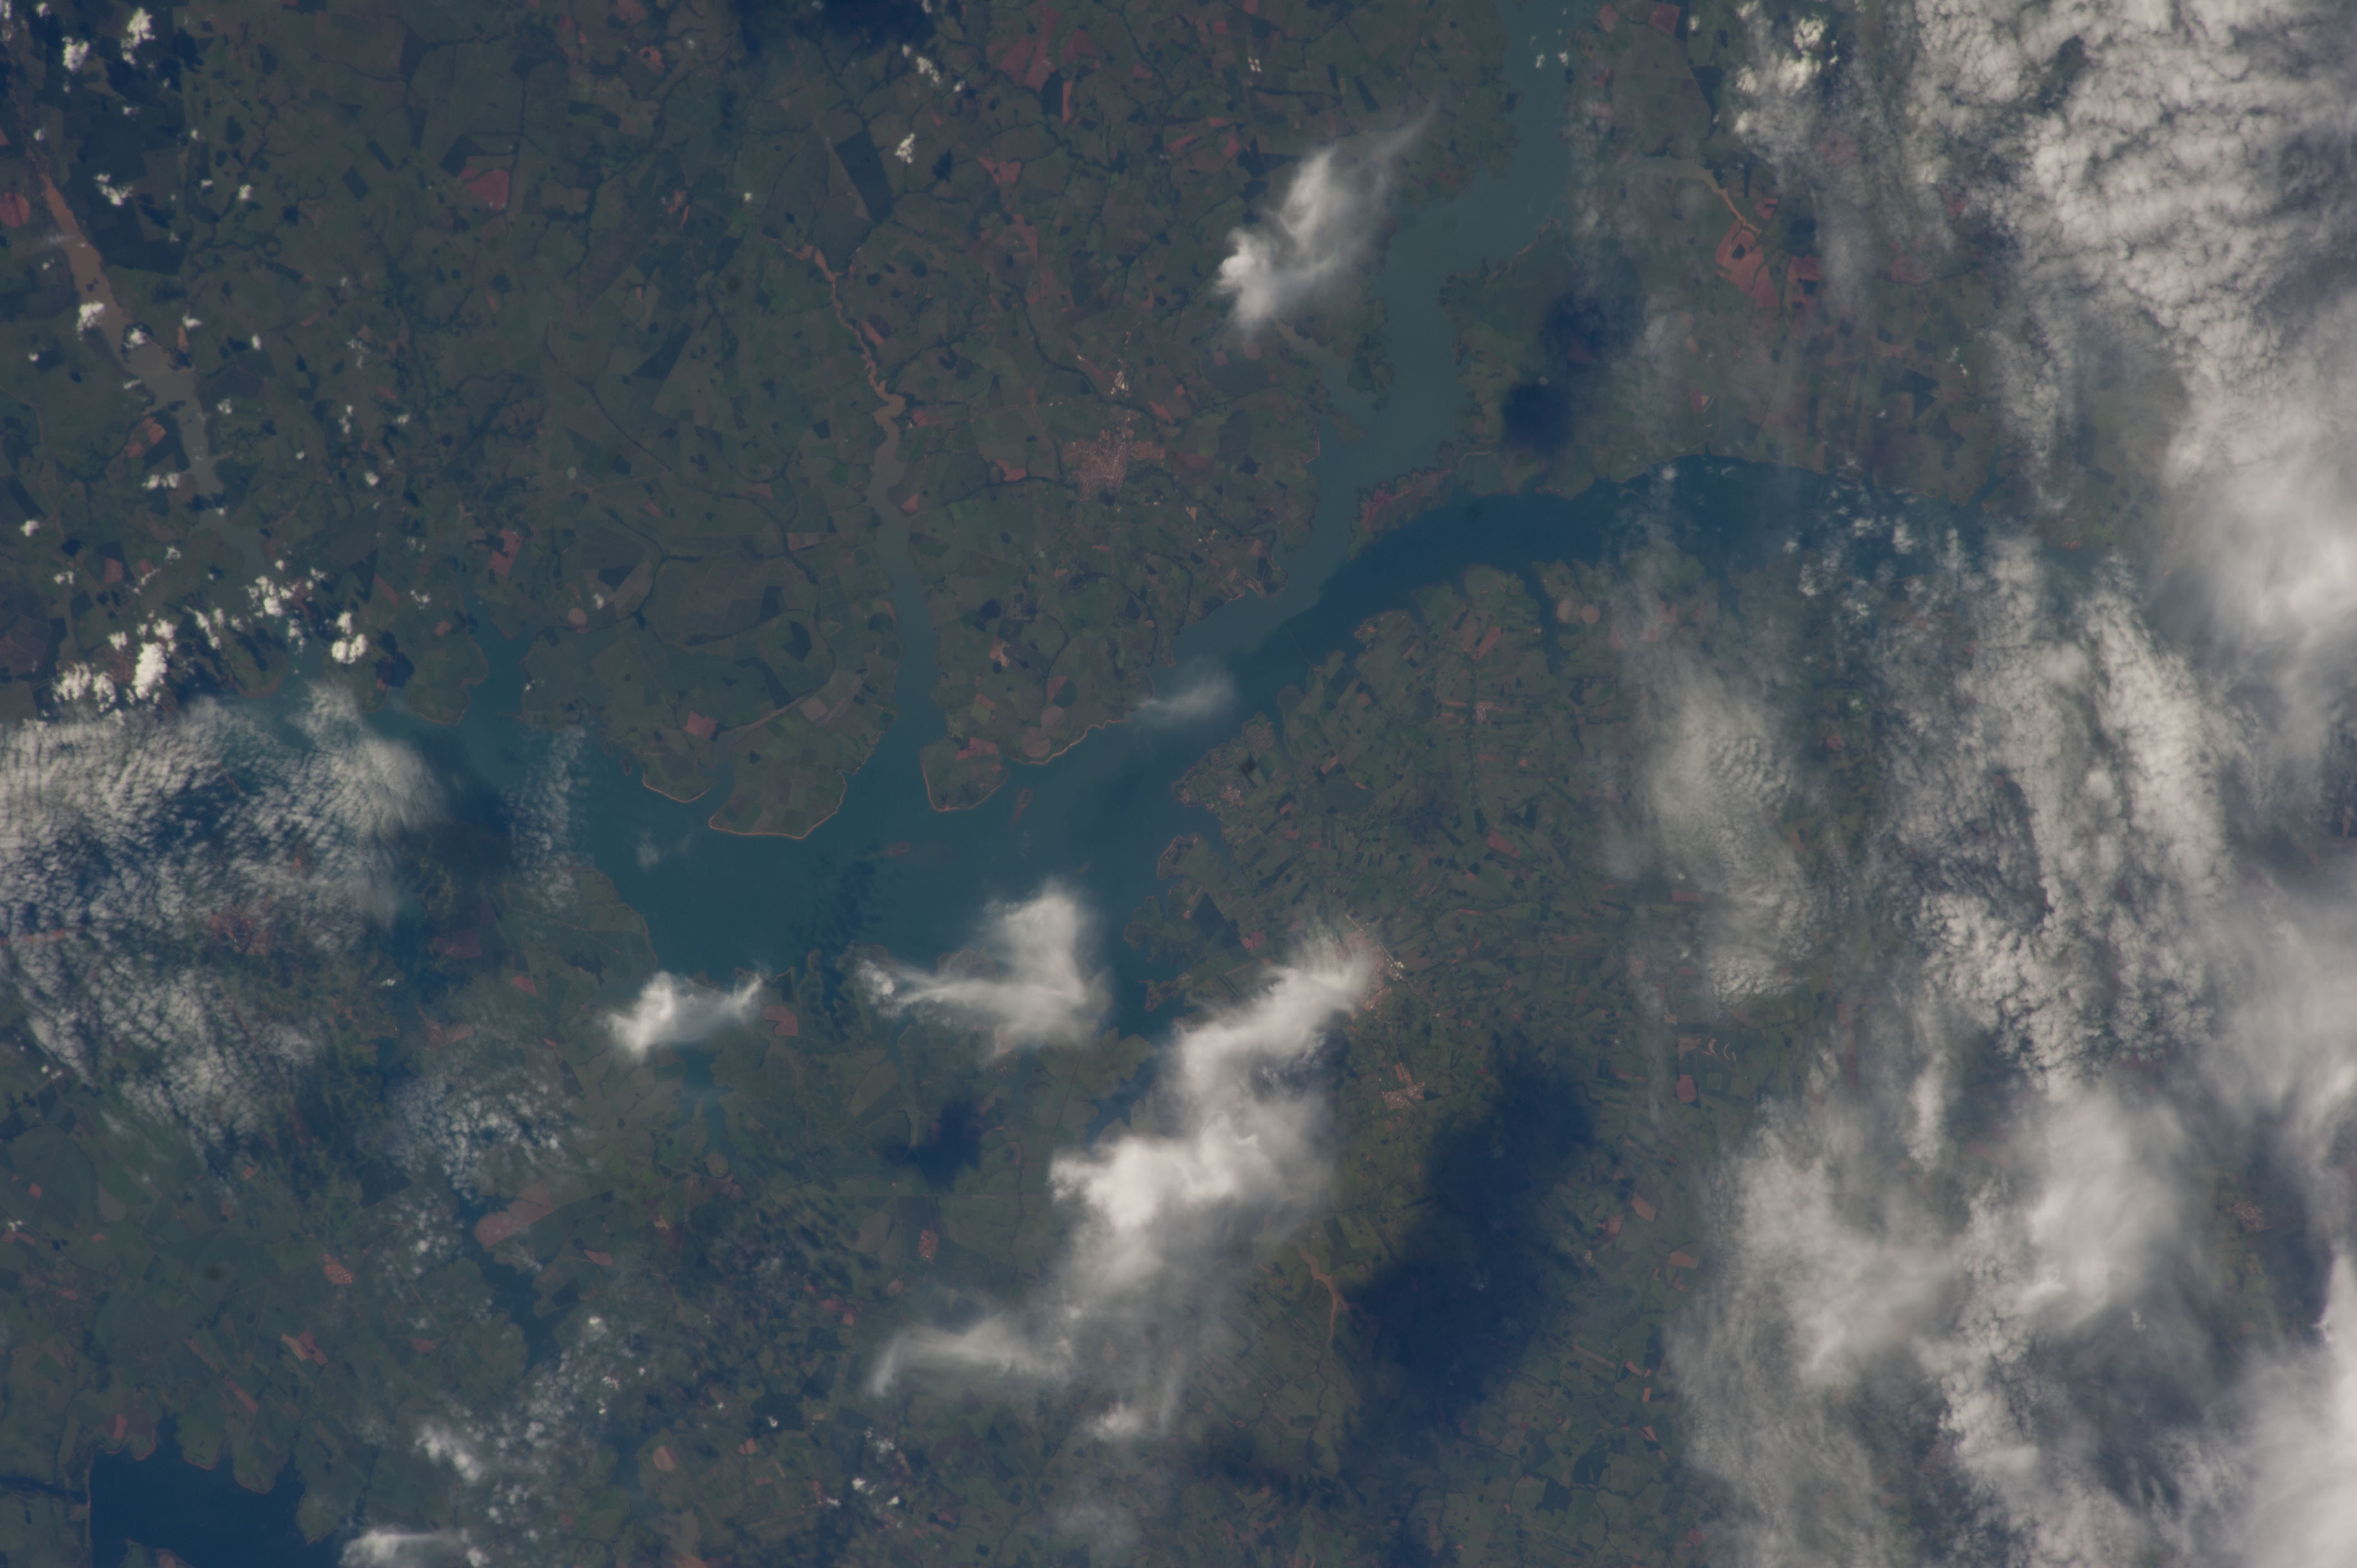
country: BRAZIL
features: PARANA RIVER, PARANAIBA RIVER, RIO GRANDE, TIETE RIVER
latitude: -20.2
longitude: -51.0
